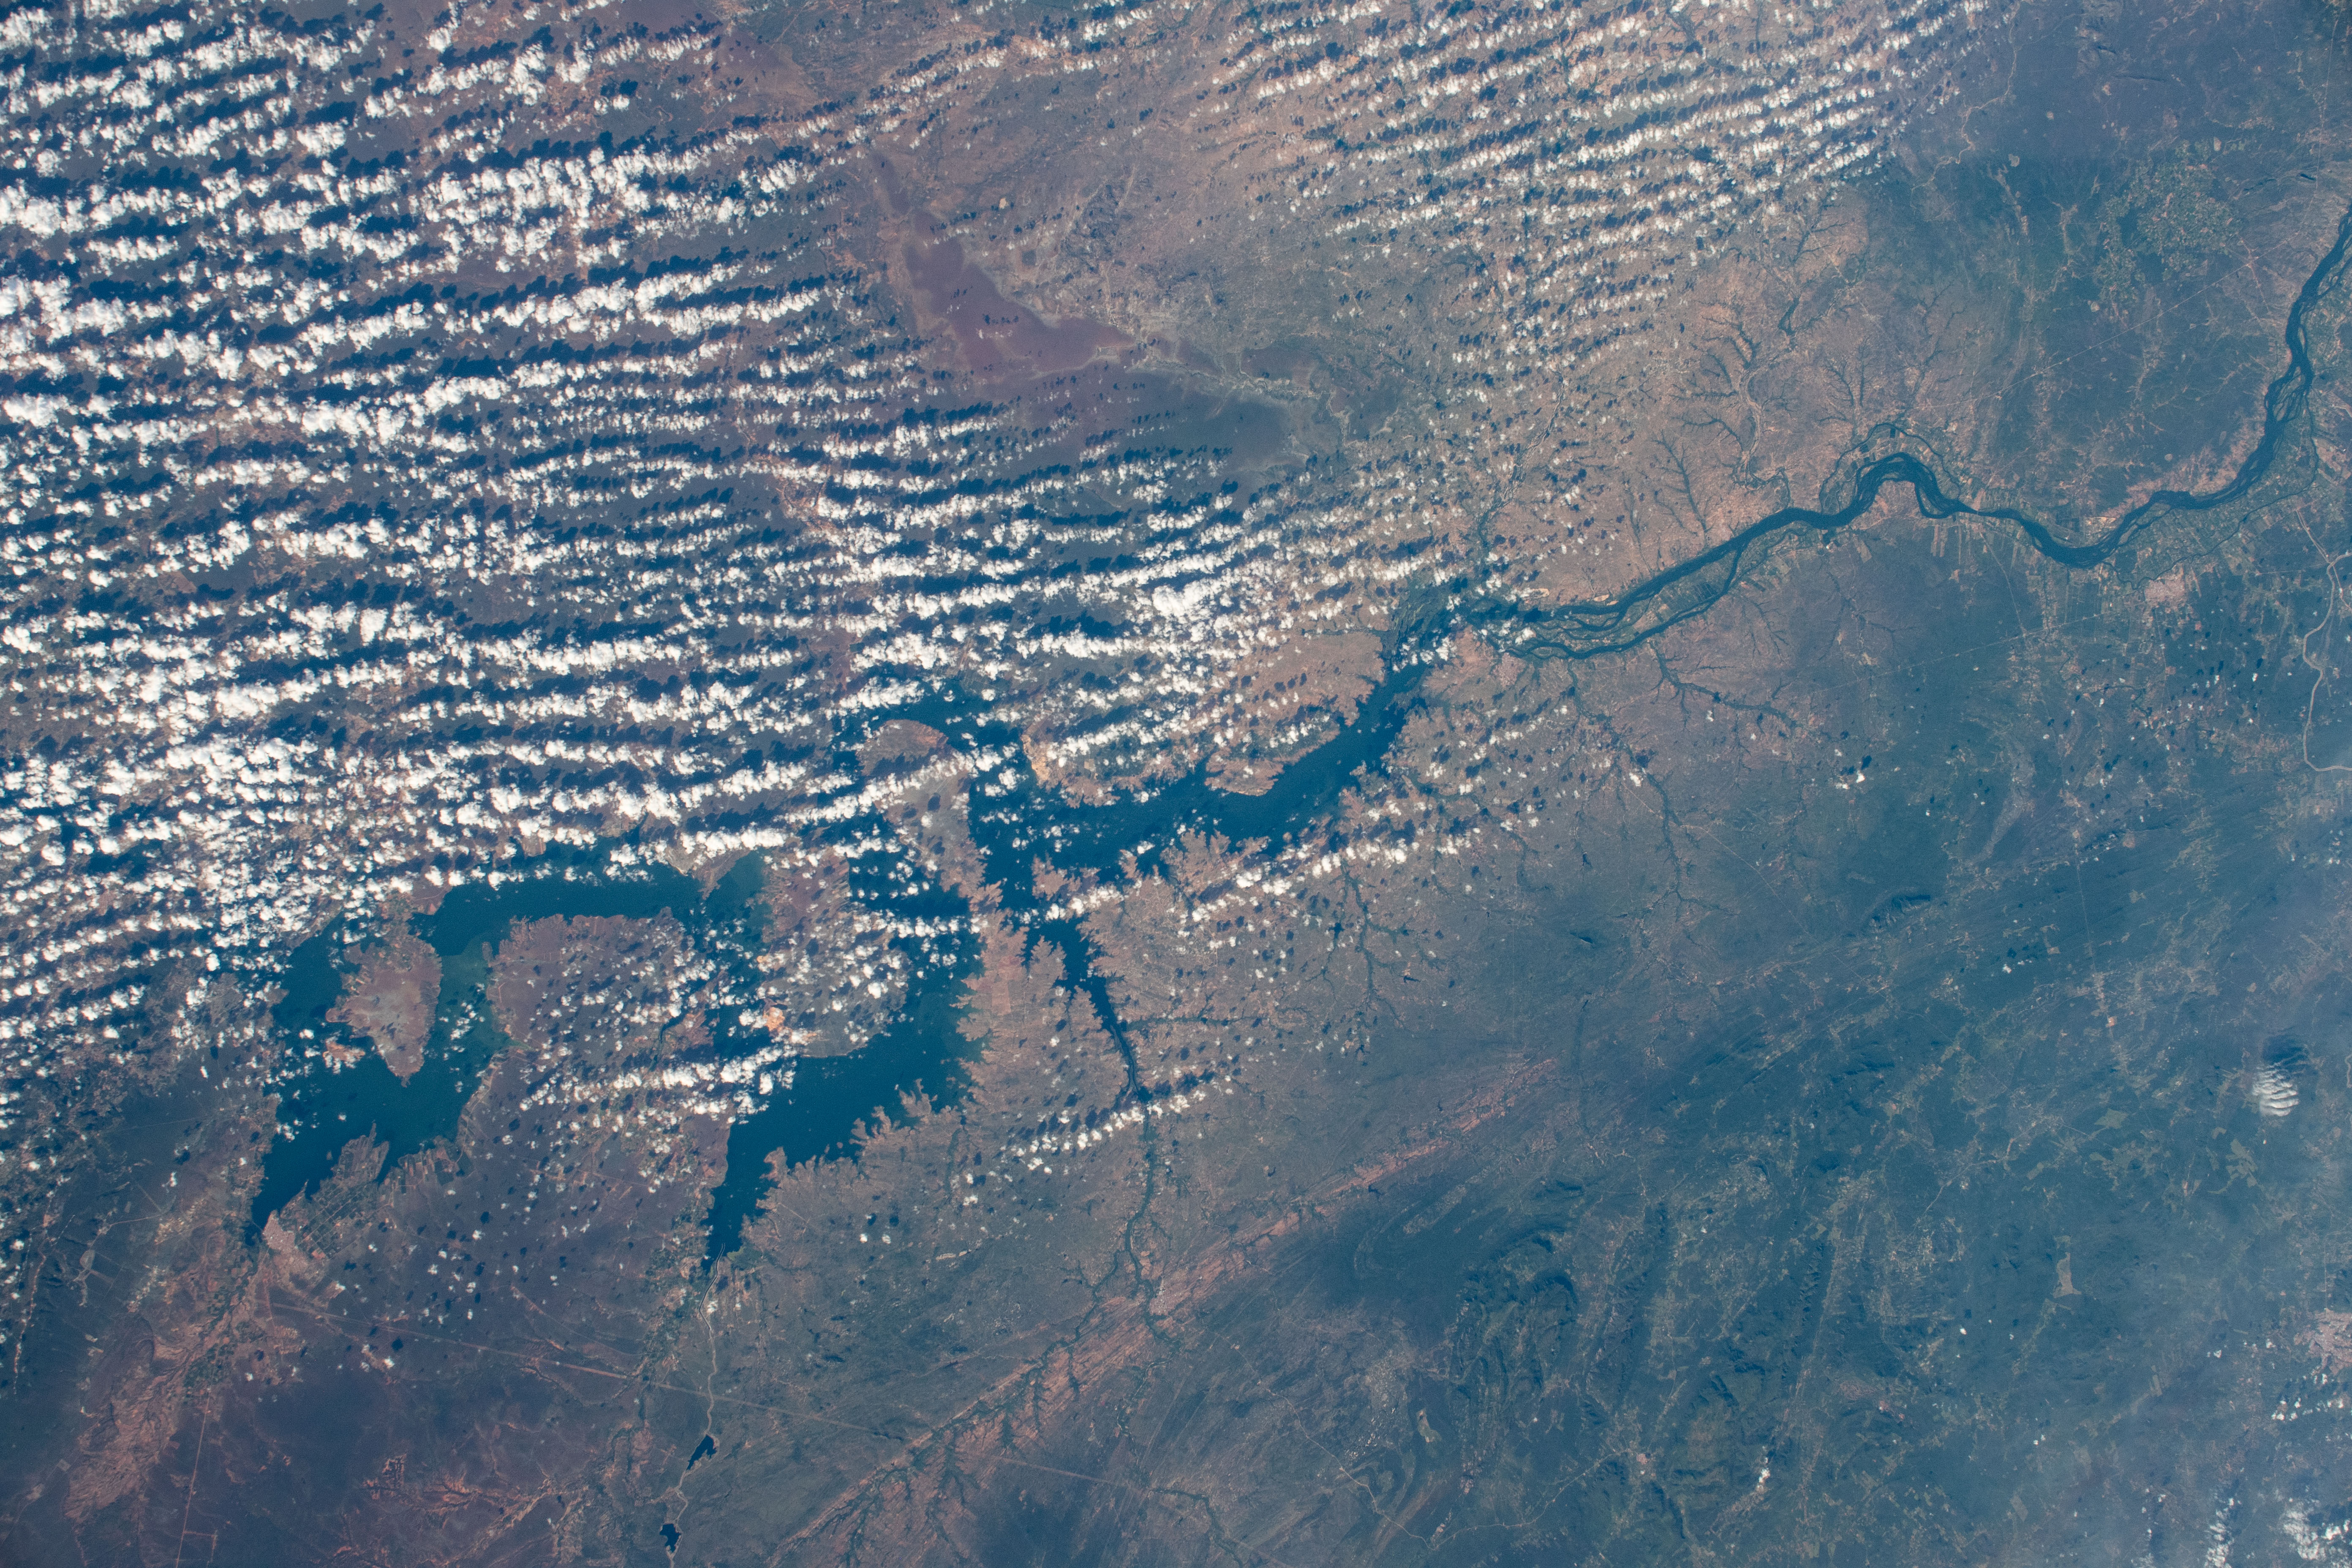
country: BRAZIL
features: ITAPARICA RESERVOIR,SAO FRANCISCO RIVER
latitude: -8.8
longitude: -38.8
